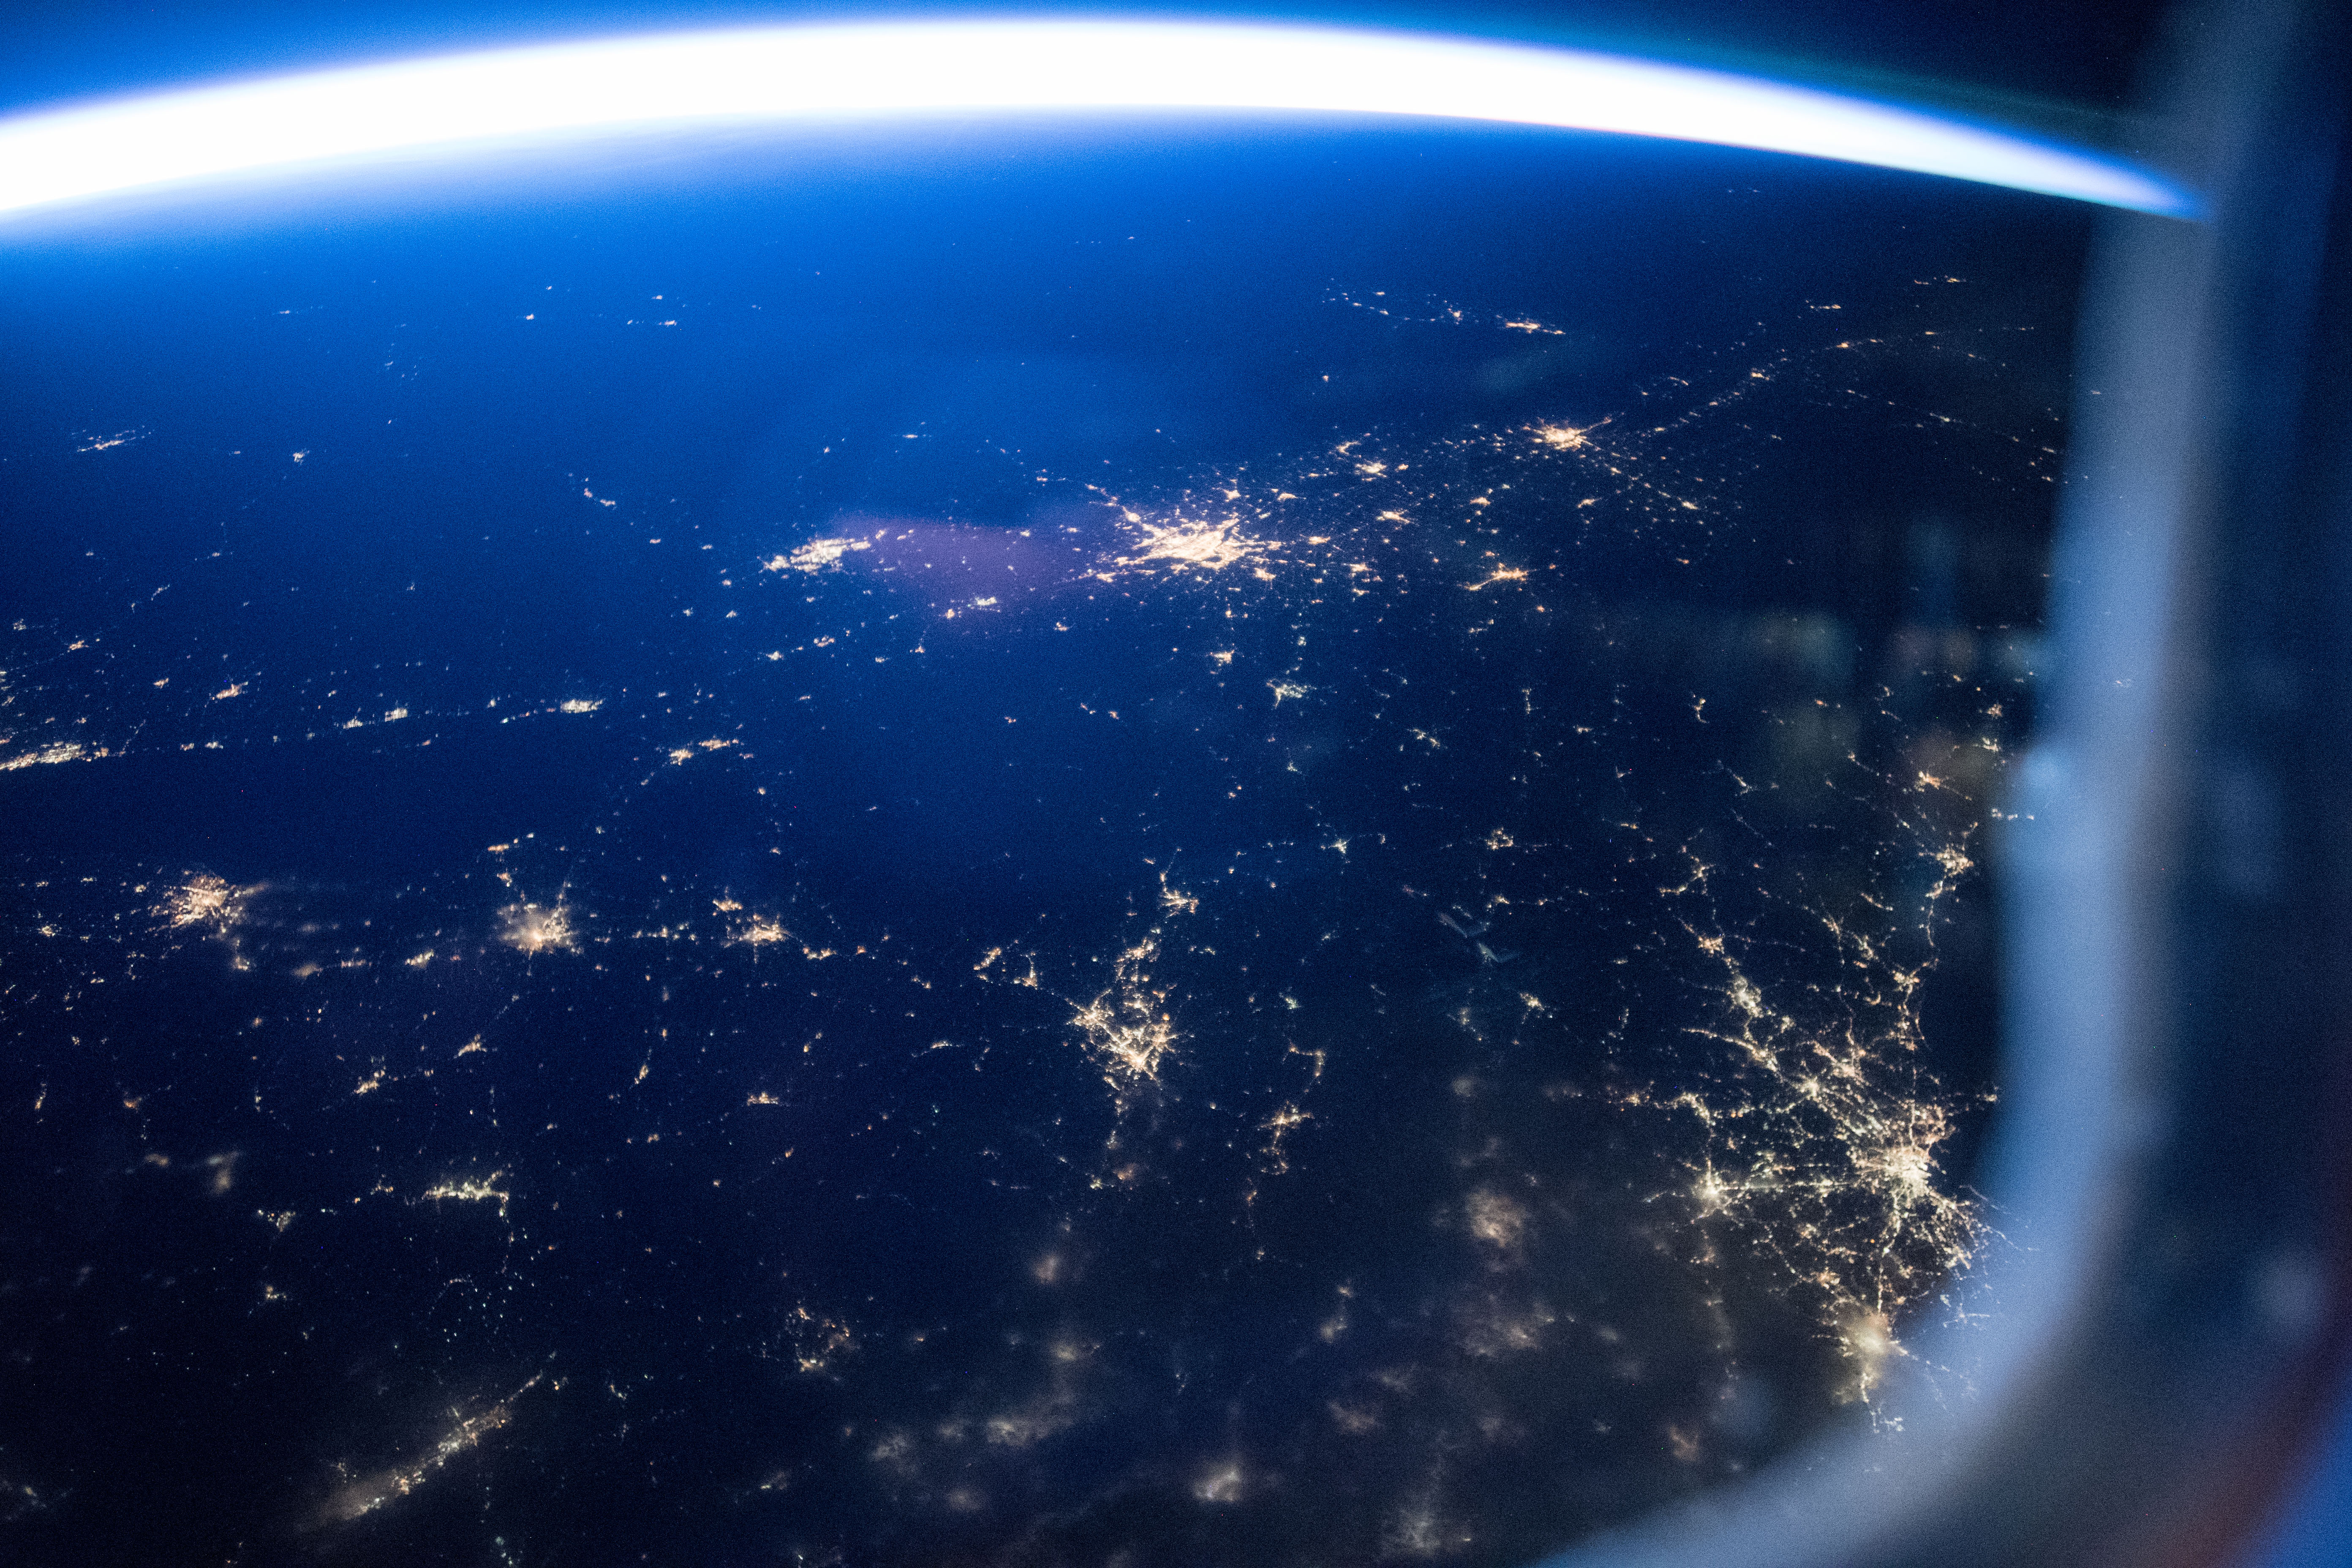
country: USA-NEW YORK
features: LONG ISLAND SOUND, FISHERS ISLAND, NEW HAVEN, NIGHT, EARTH LIMB
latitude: 43.1
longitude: -73.7
